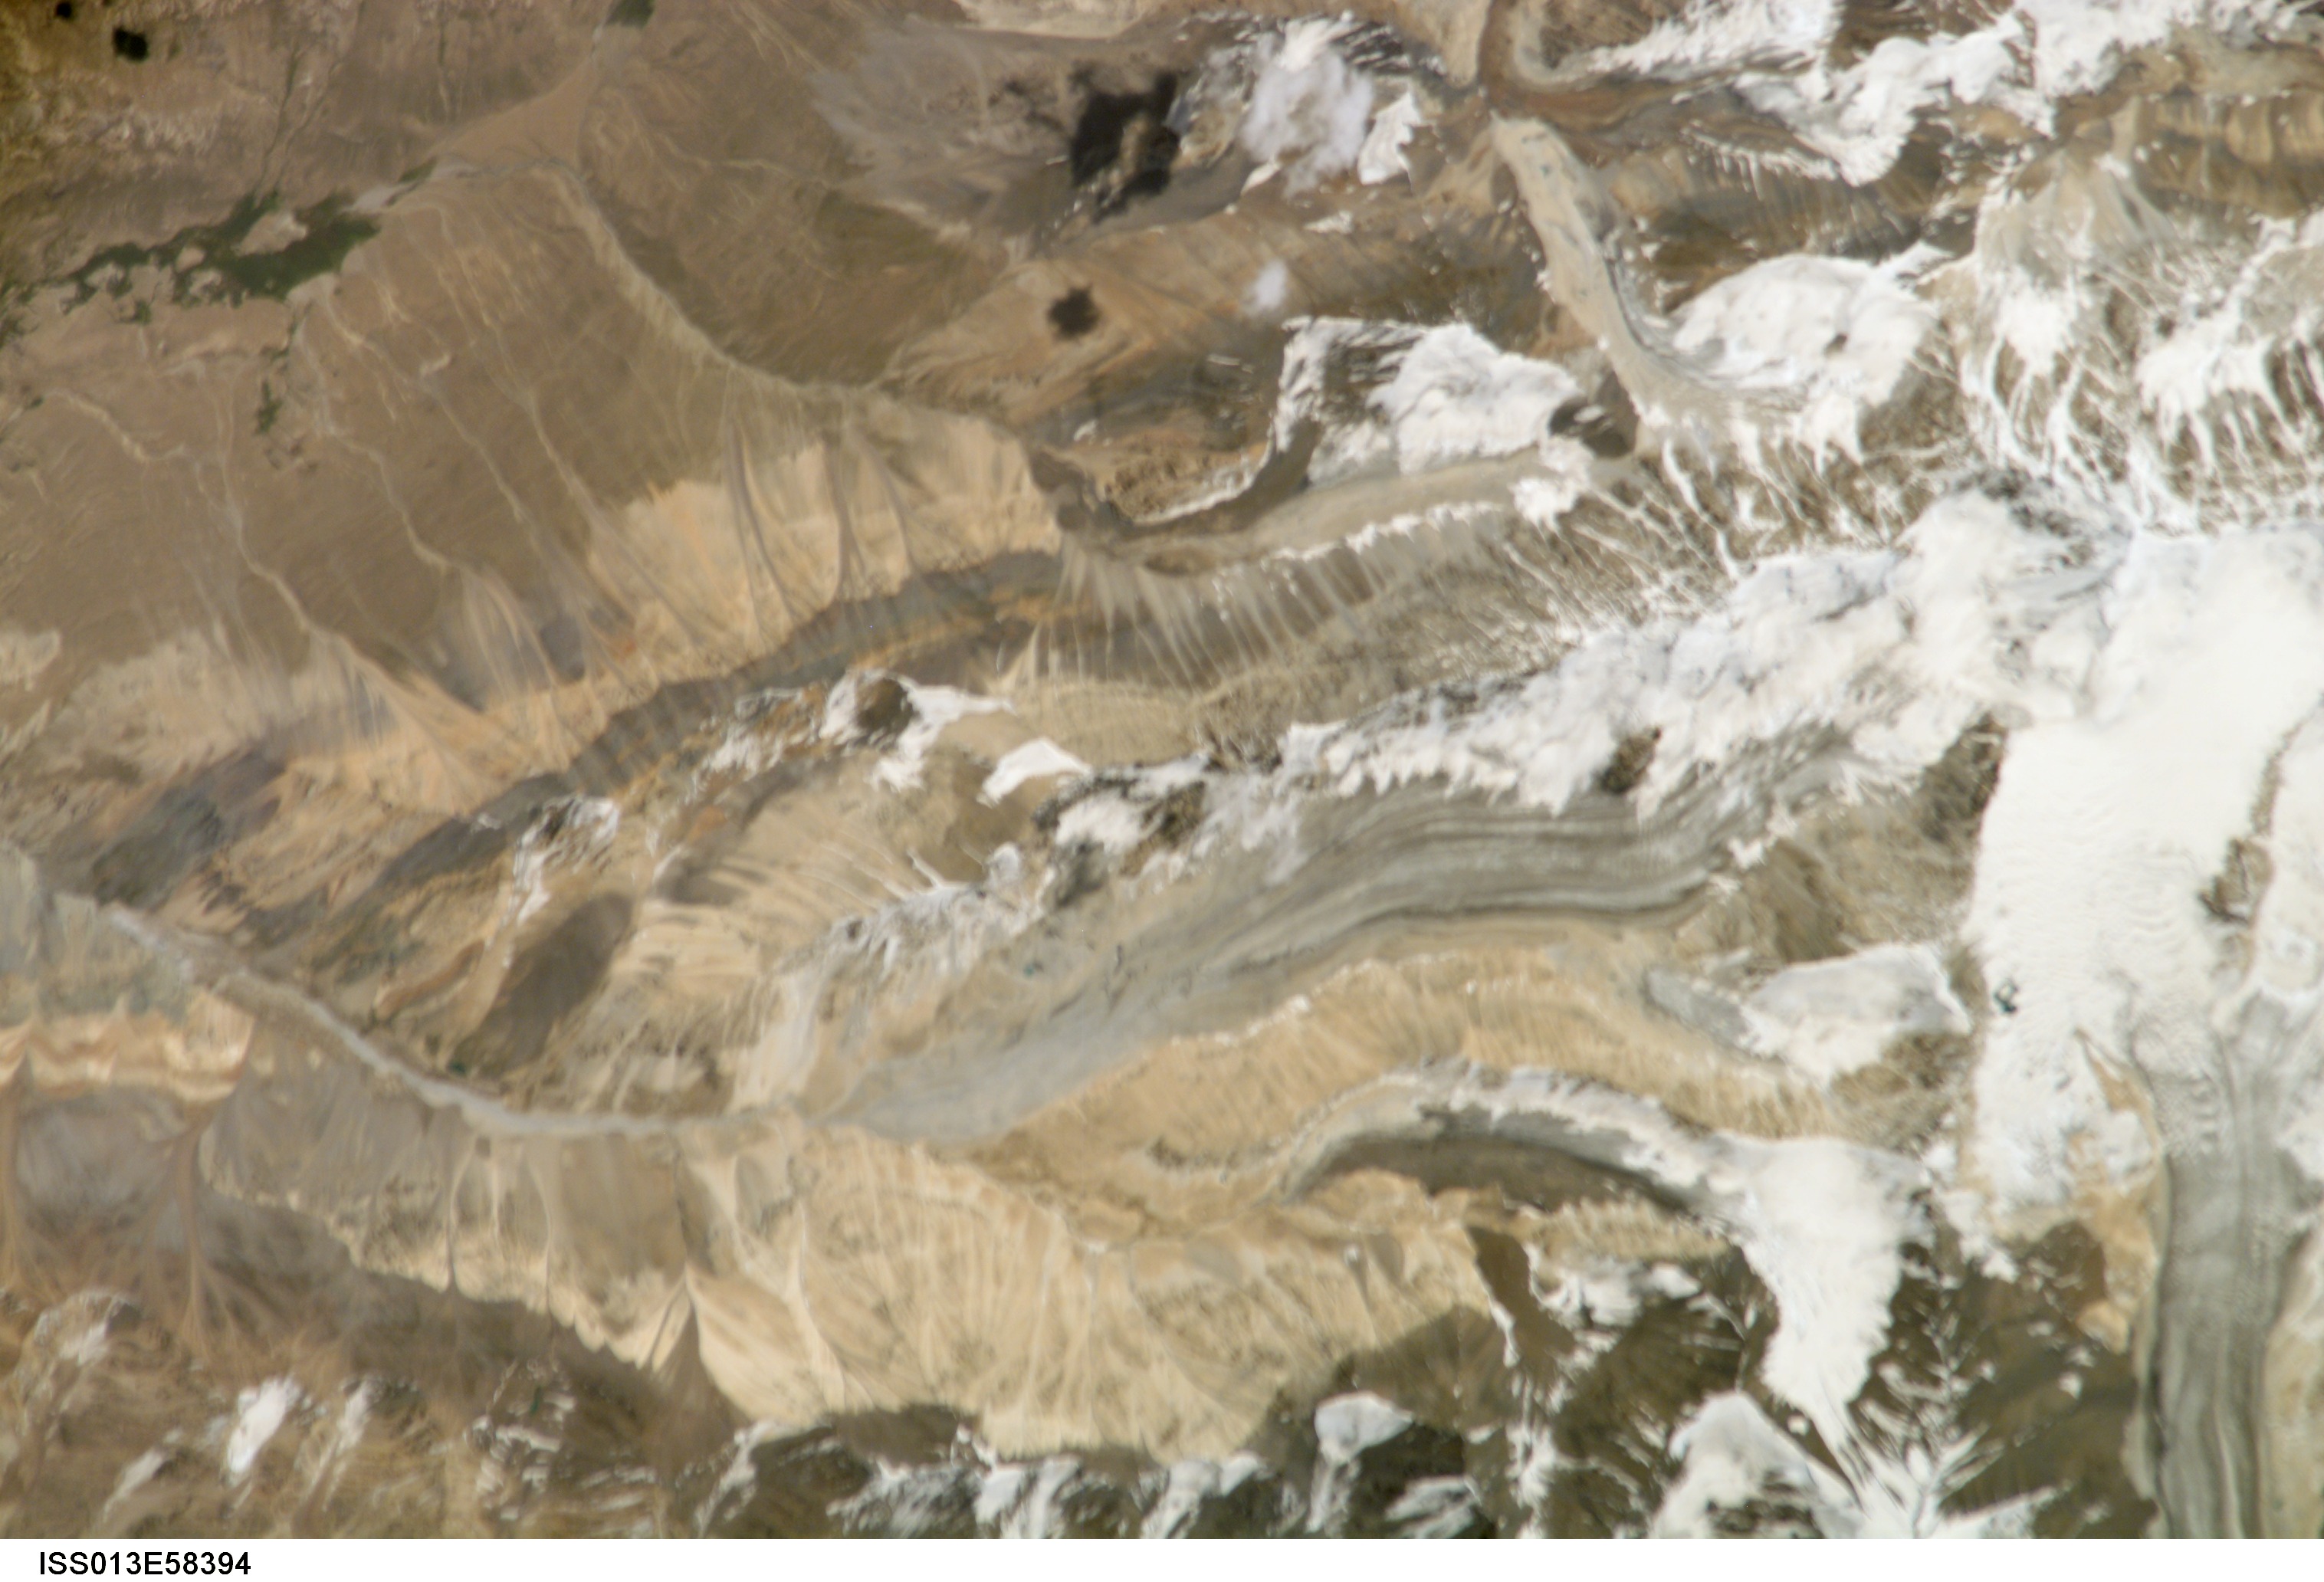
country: AFGHANISTAN
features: MTS., GL., NW. OF CHILLINJI
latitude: 37.0
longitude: 73.3
